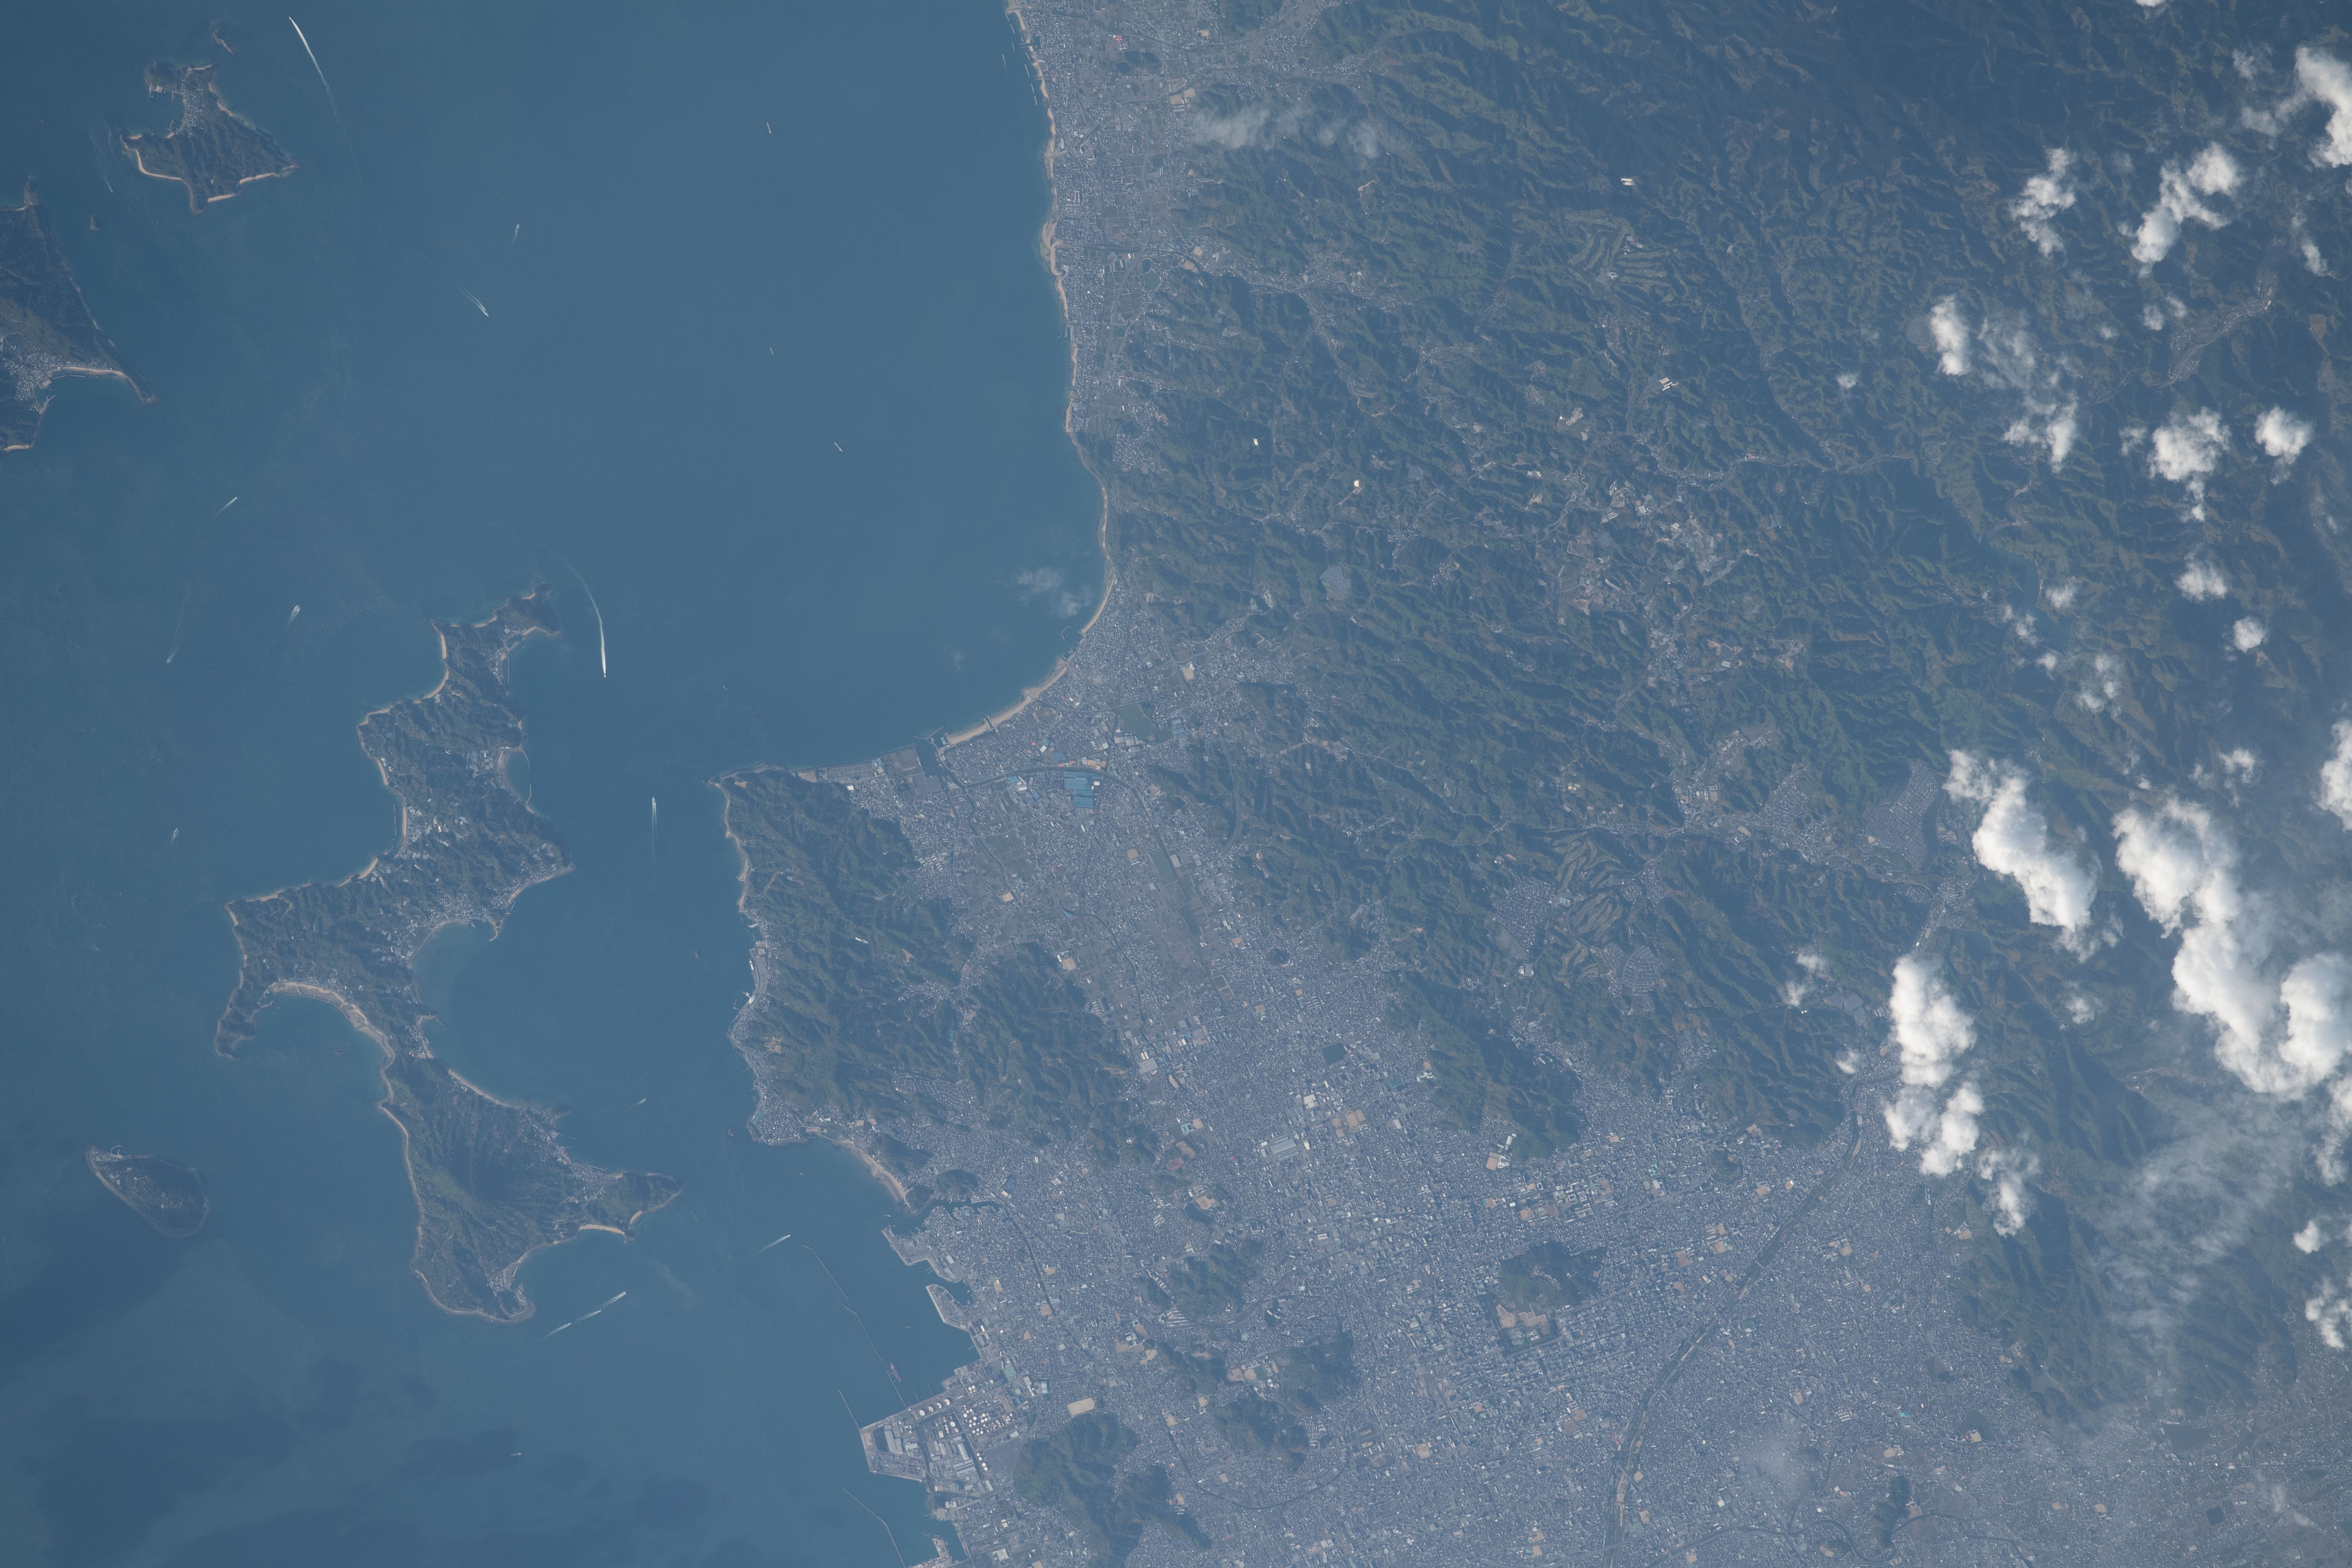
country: JAPAN
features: TSURU ISLAND
